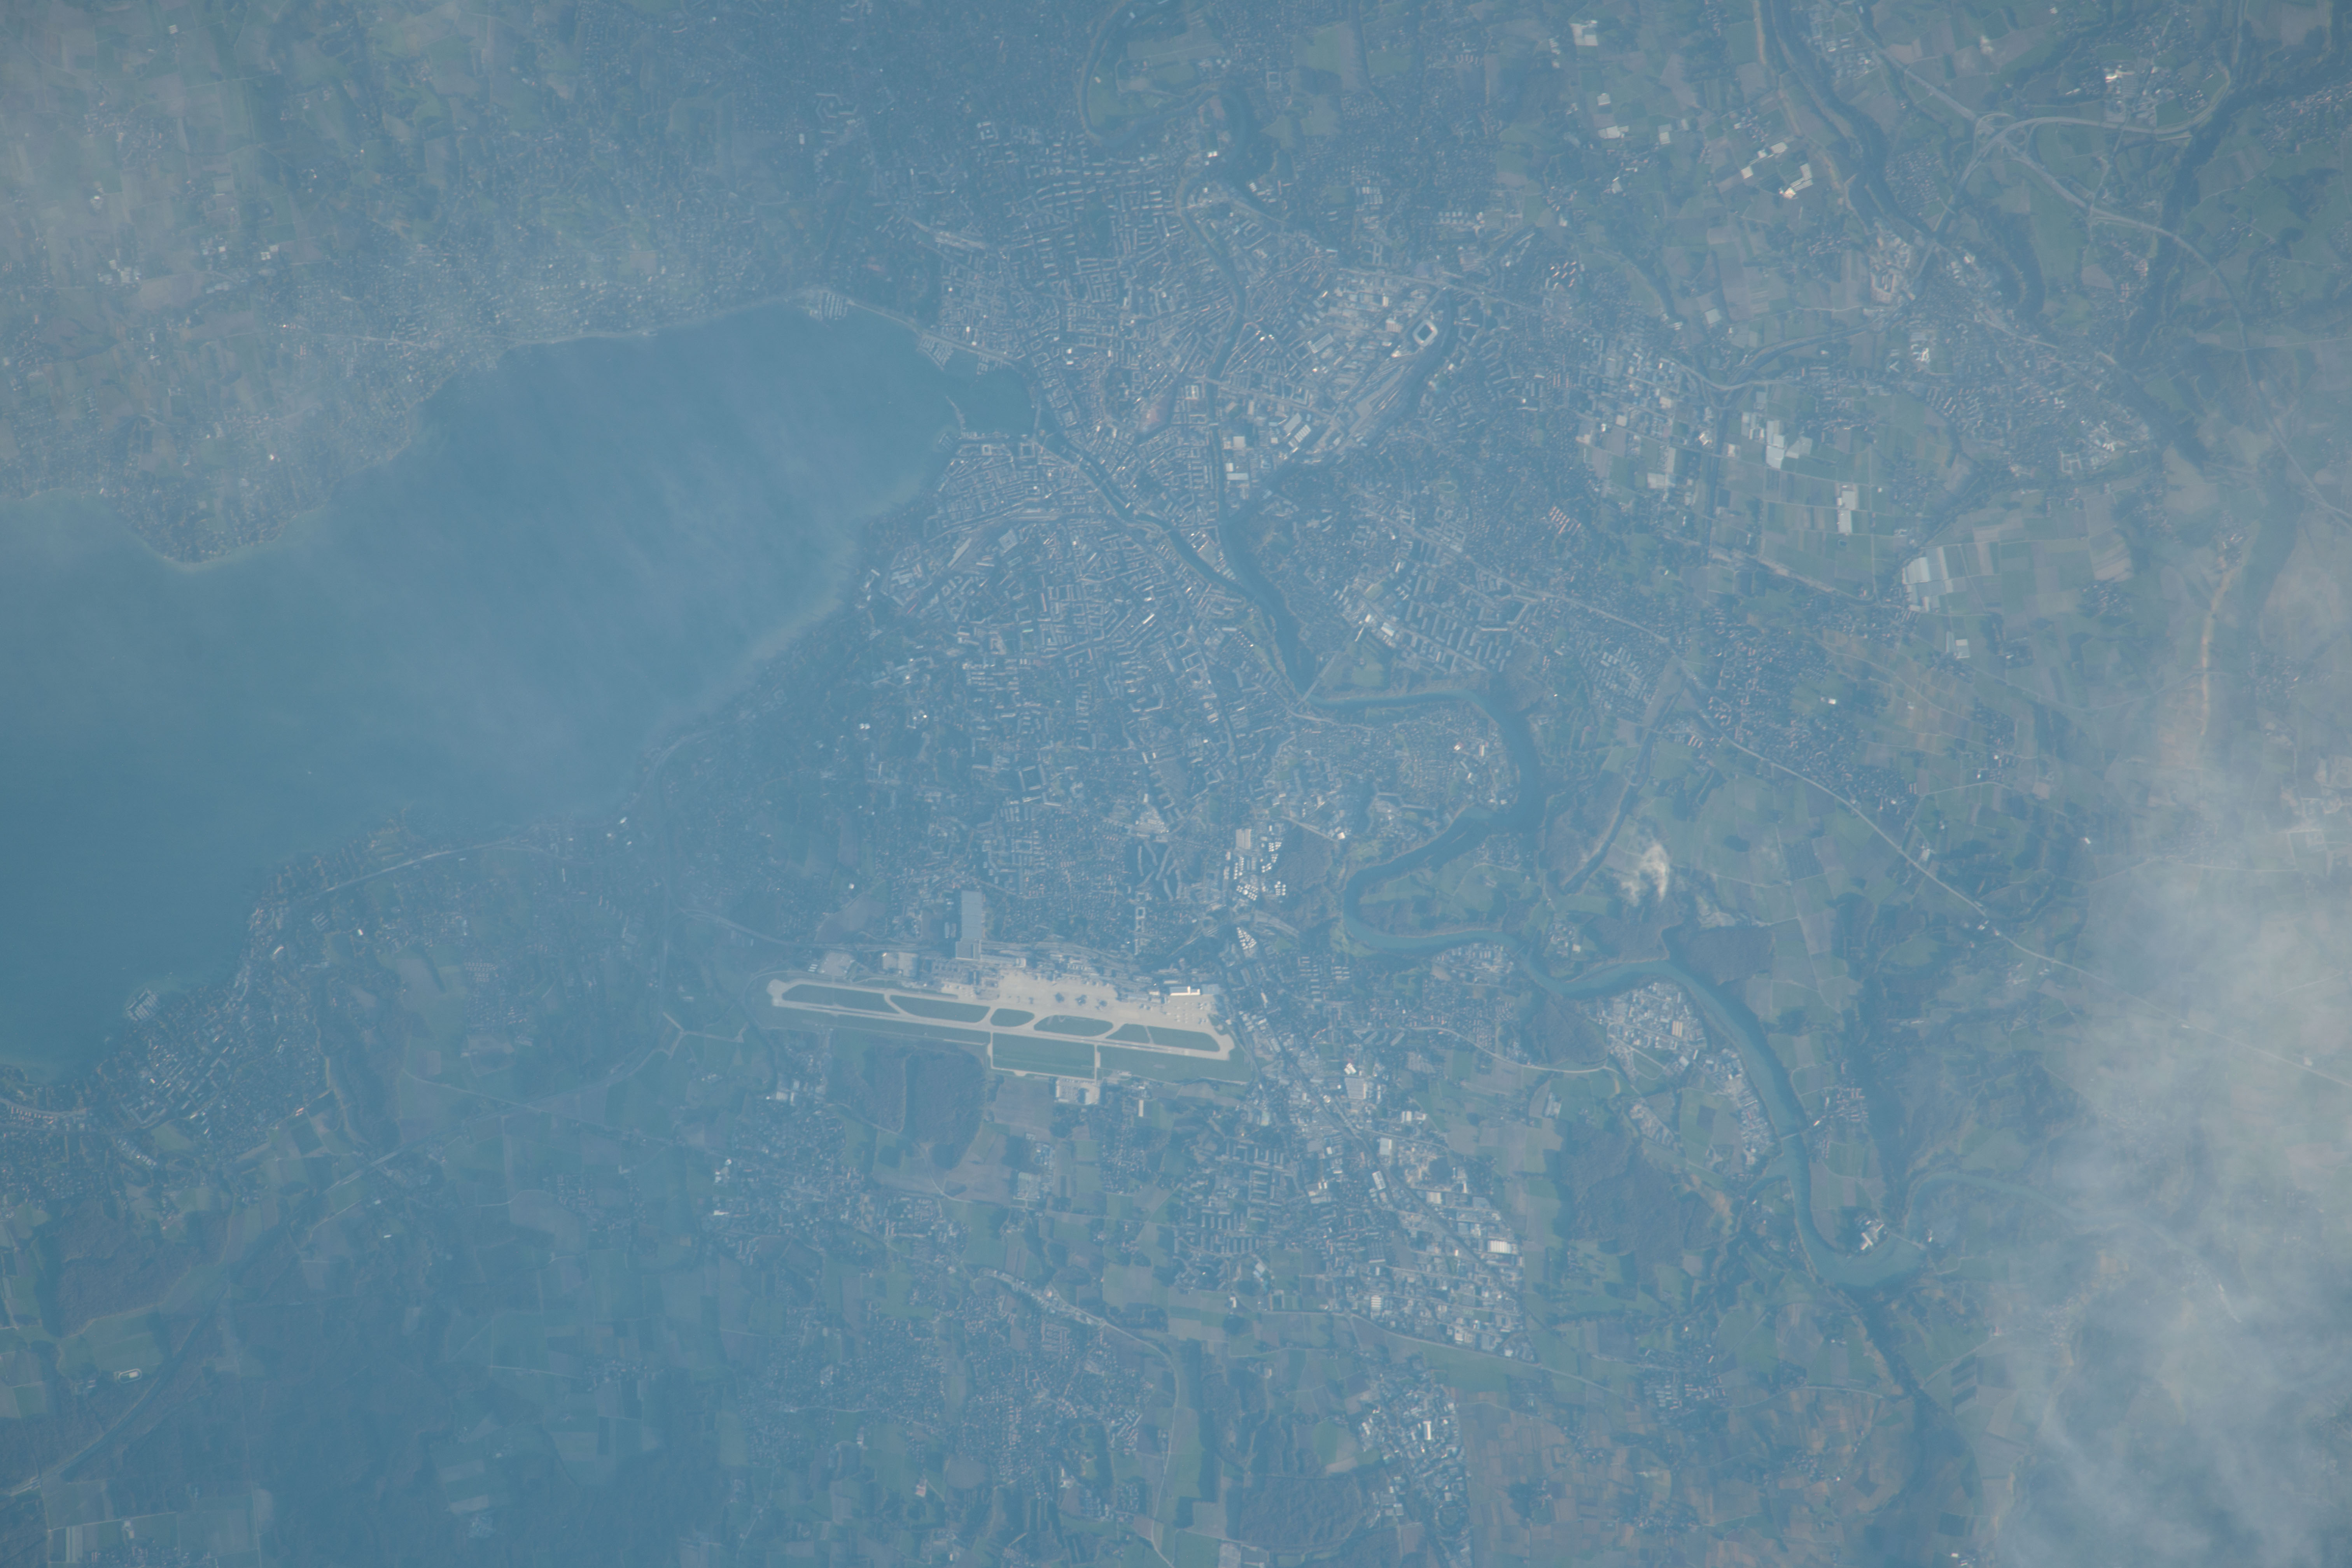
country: SWITZERLAND
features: AIRPORT, GENEVA, LEMAN LAKE, FARMLAND, MOUNTAINS
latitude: 46.2
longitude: 6.1
